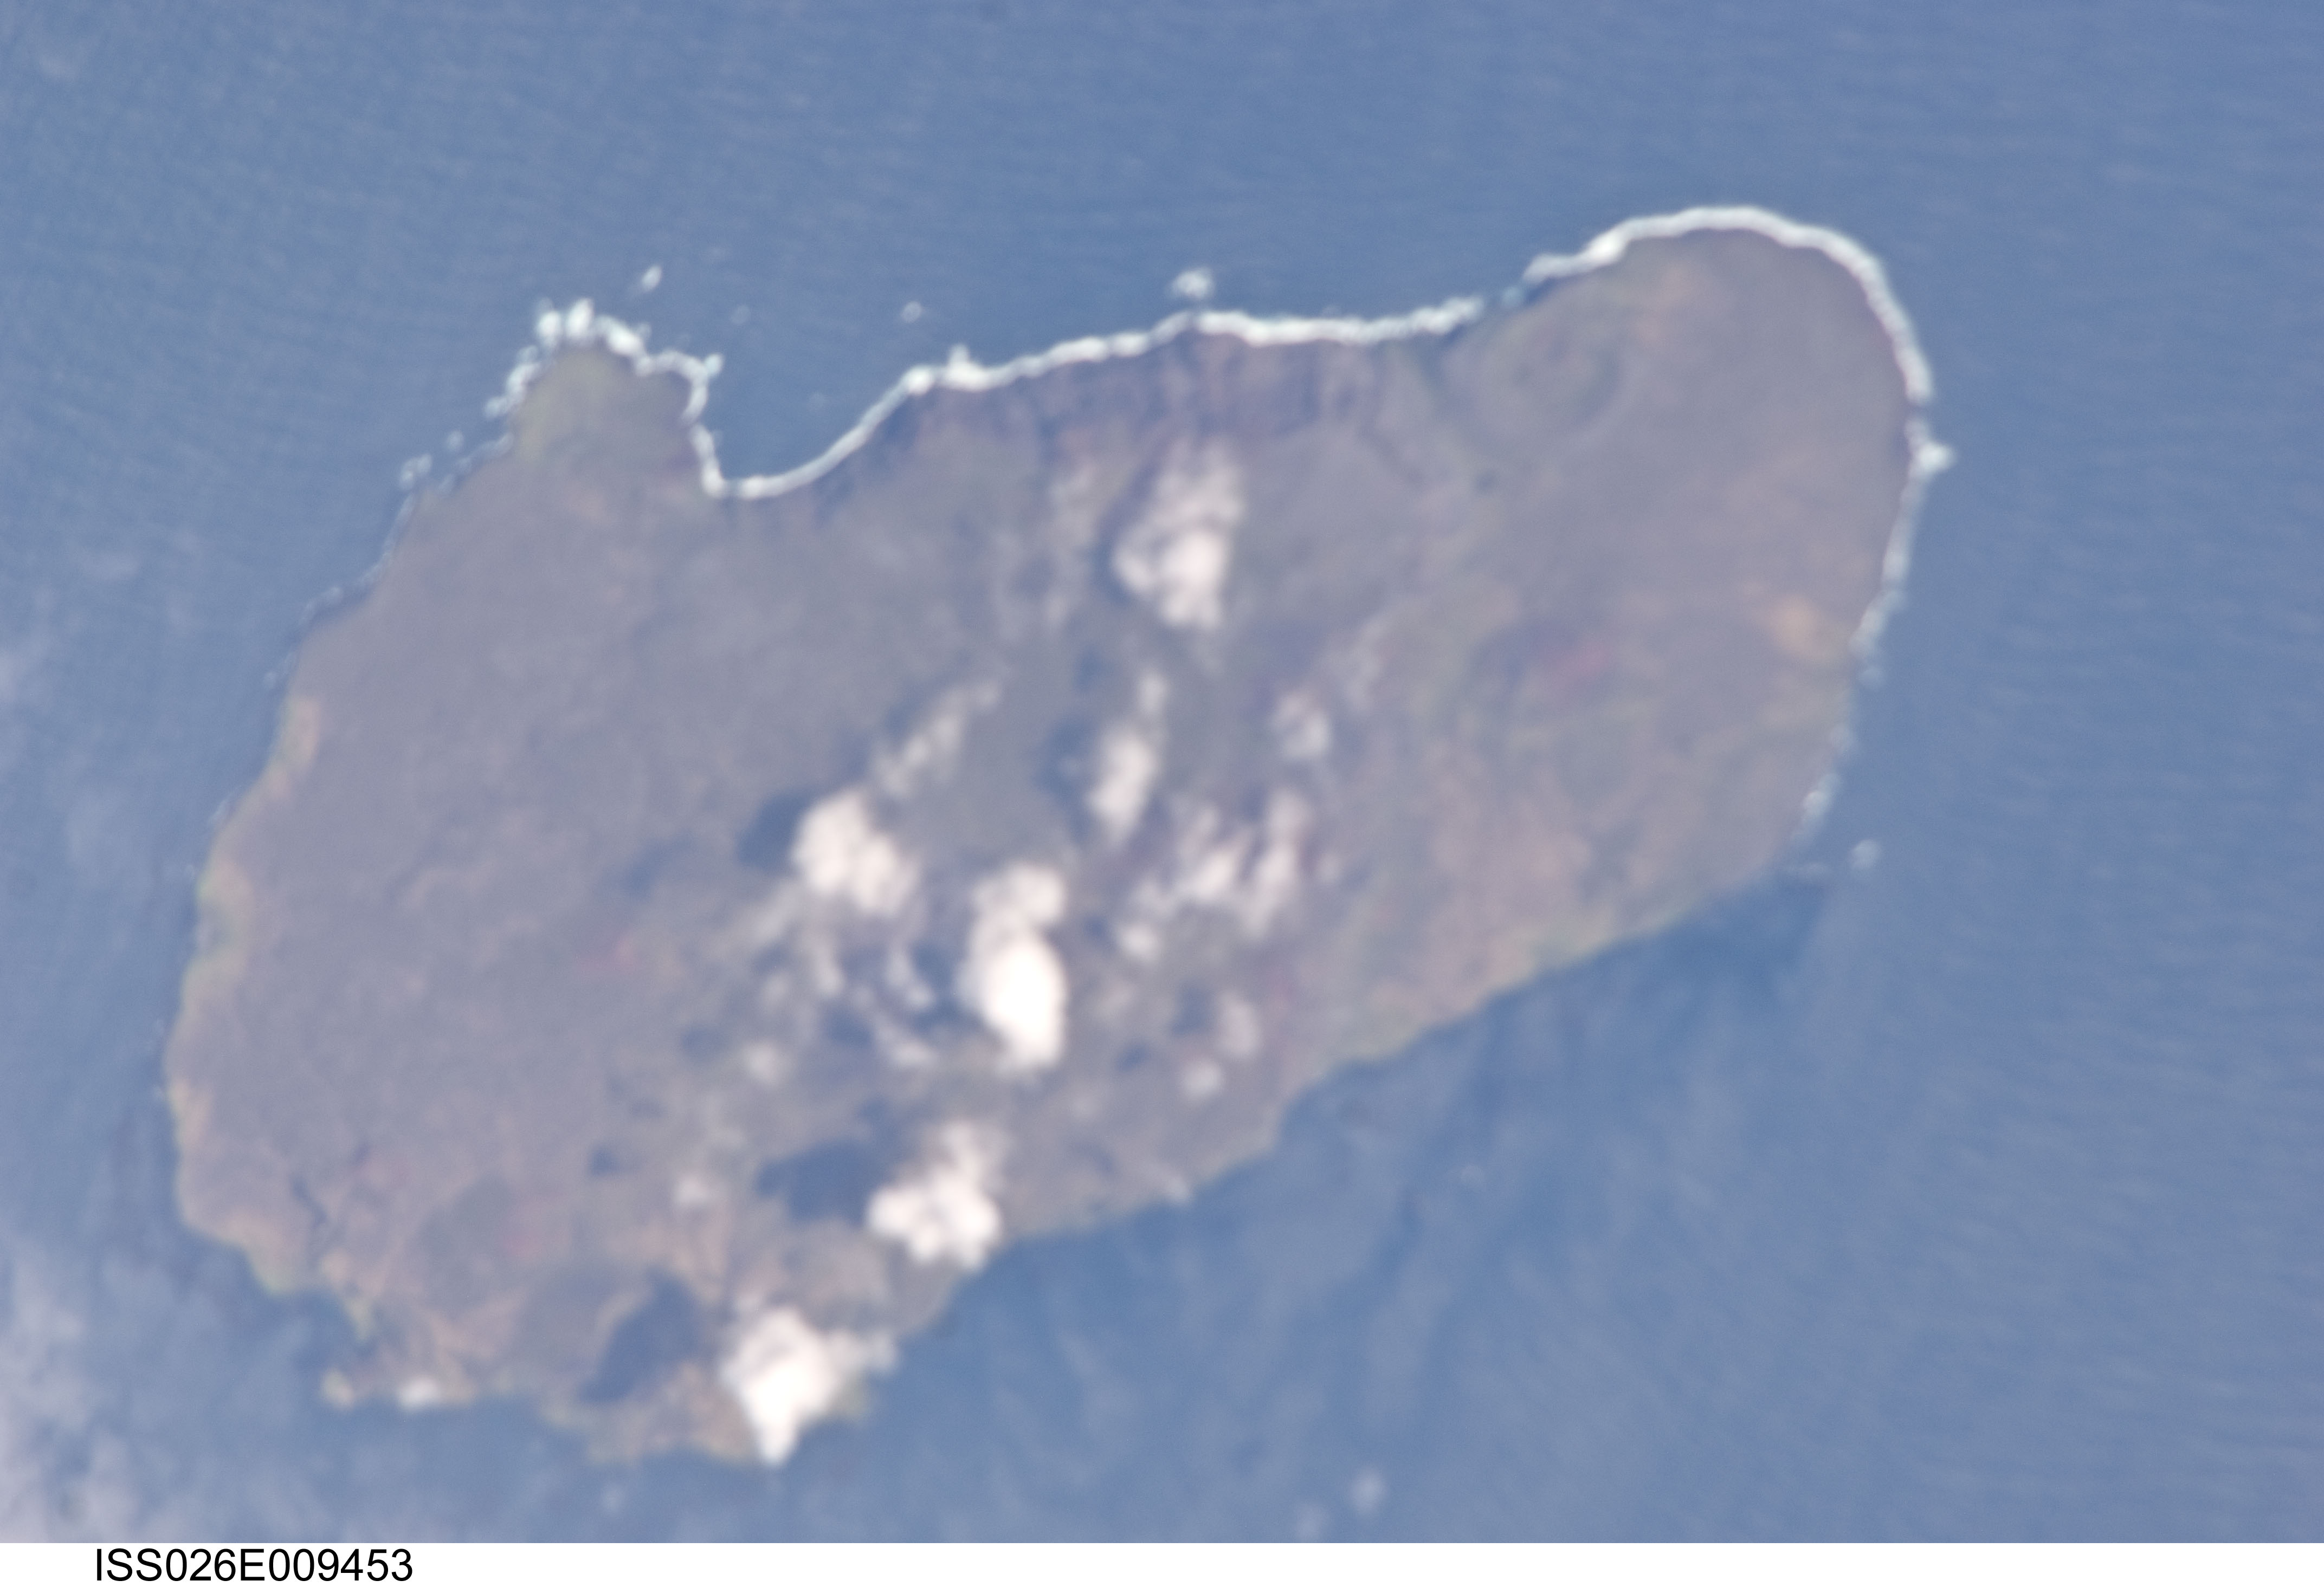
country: REPUBLIC SOUTH AFRICA
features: PRINCE EDWARD ISLAND, SOFT
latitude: -46.7
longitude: 37.8
